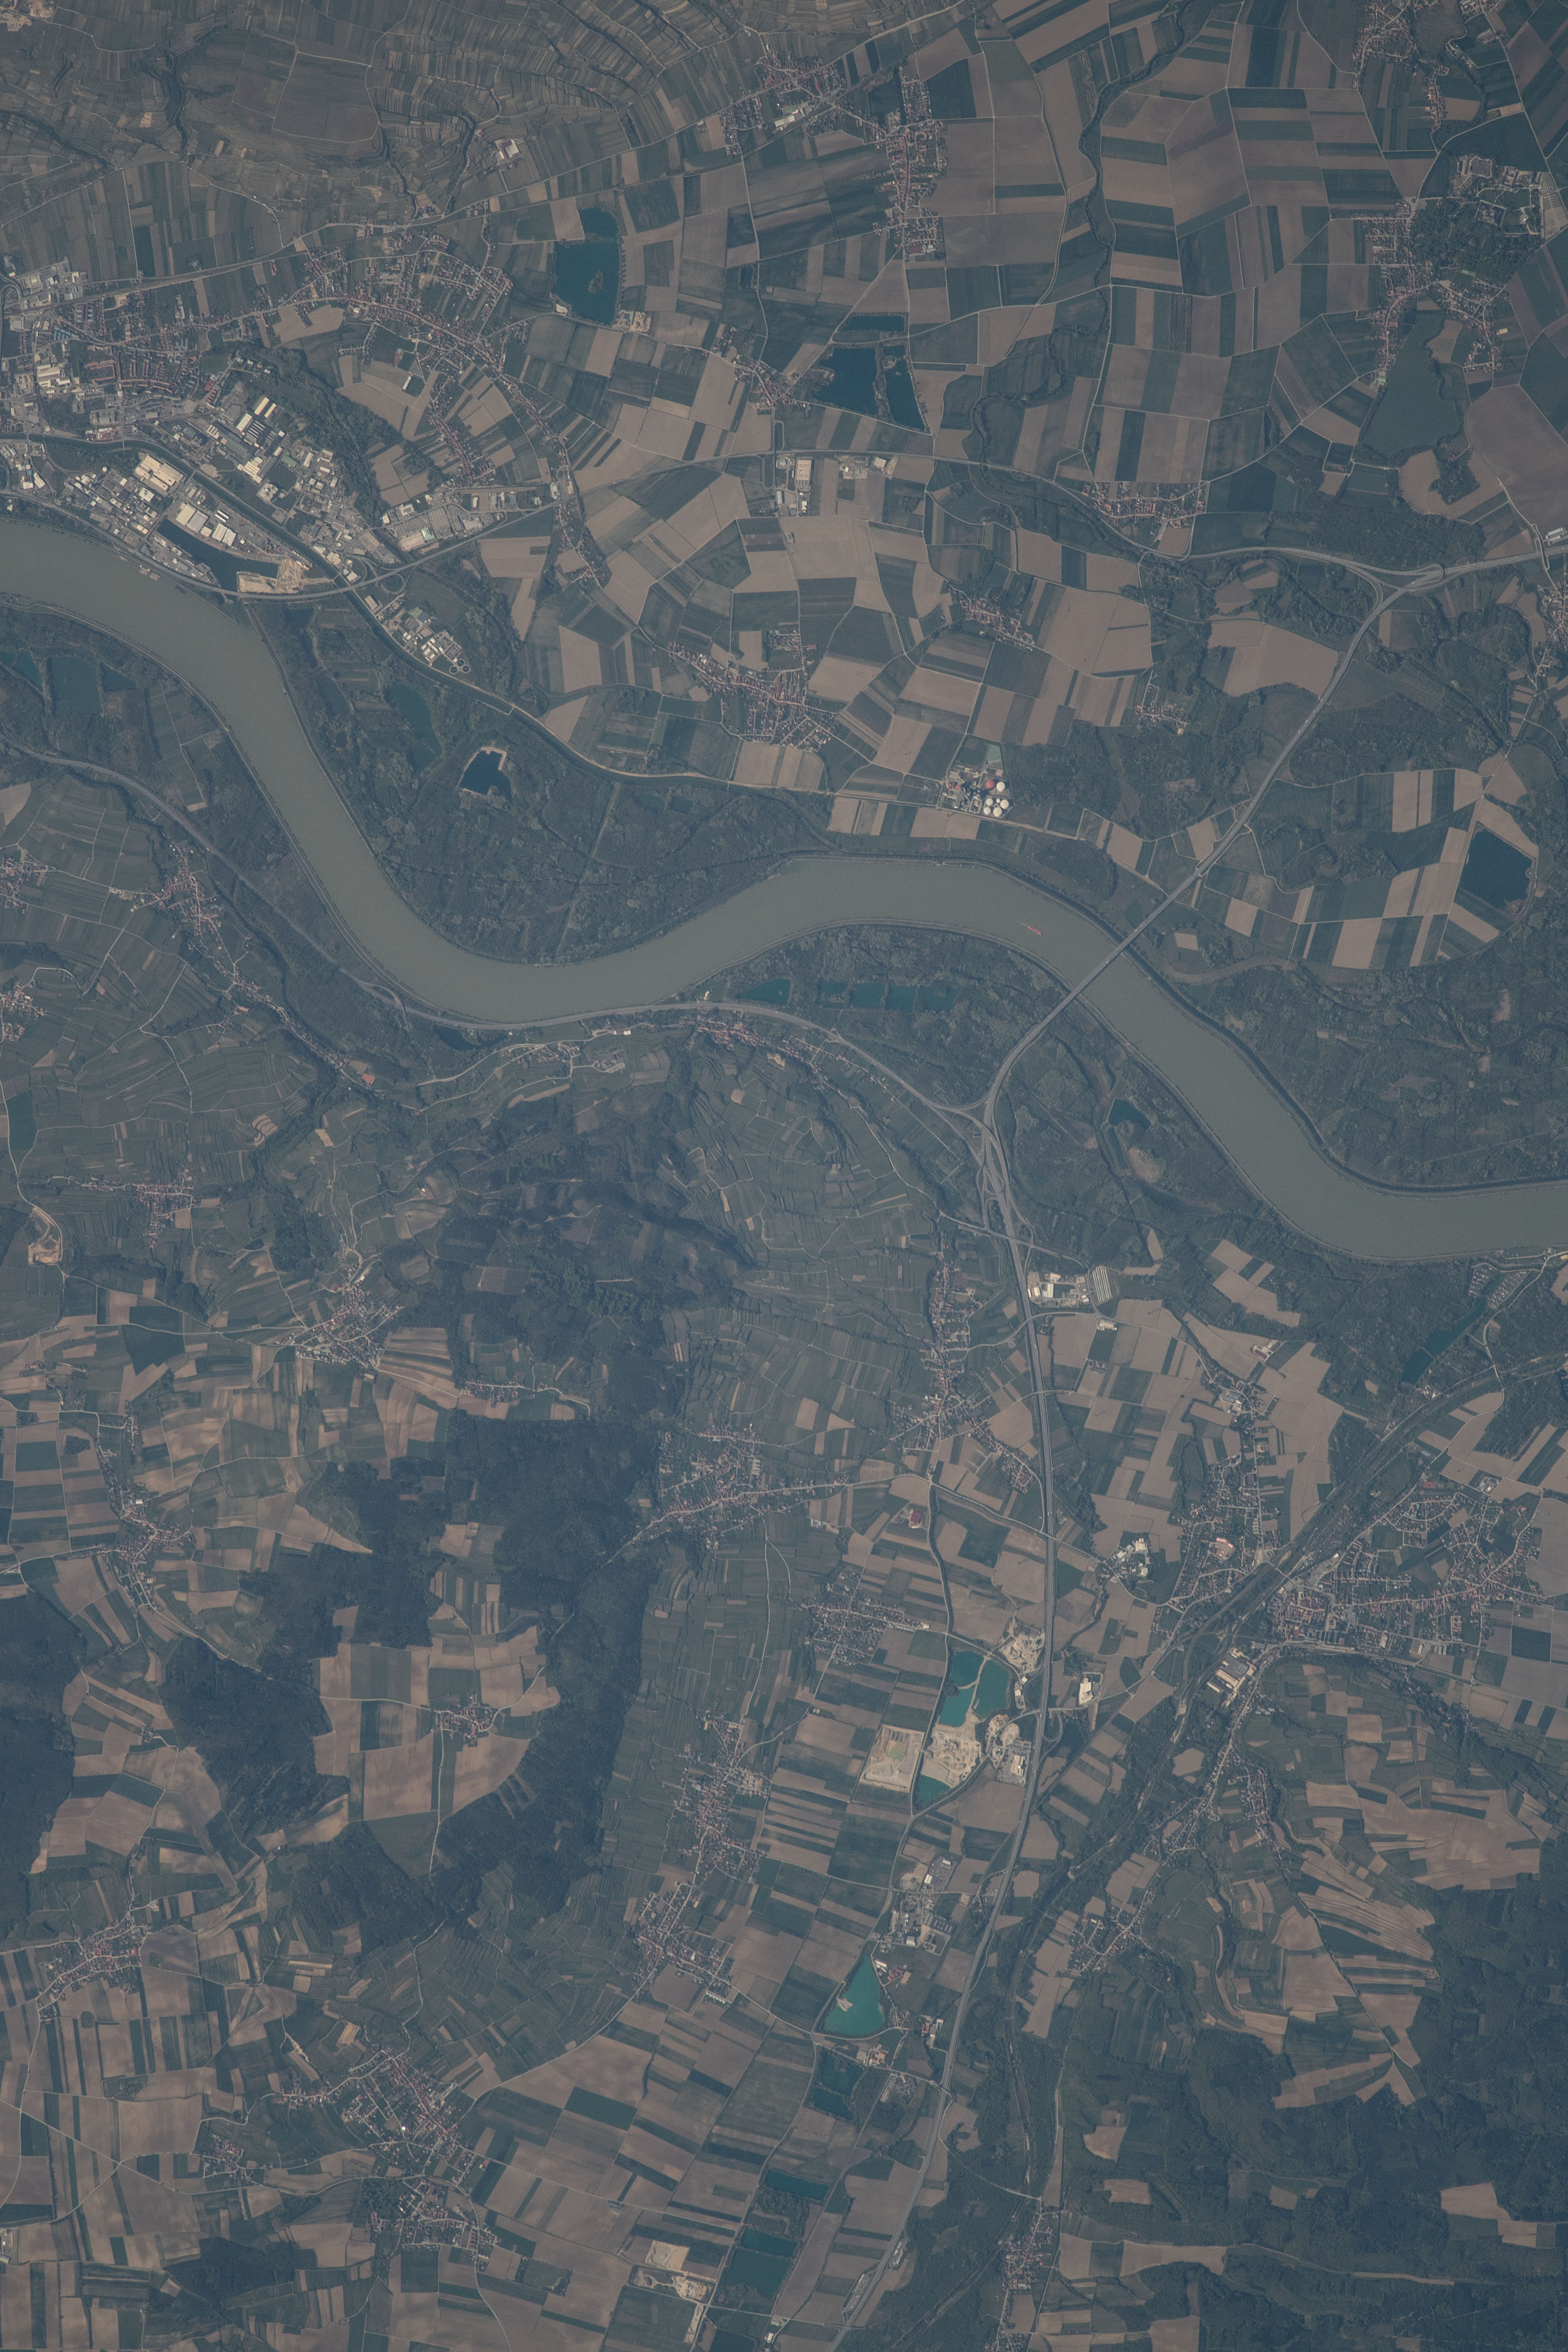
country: AUSTRIA
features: CITY OF KREMS AN DER DONAU, DANUBE RIVER, FARMLANDS
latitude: 48.4
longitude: 15.7
